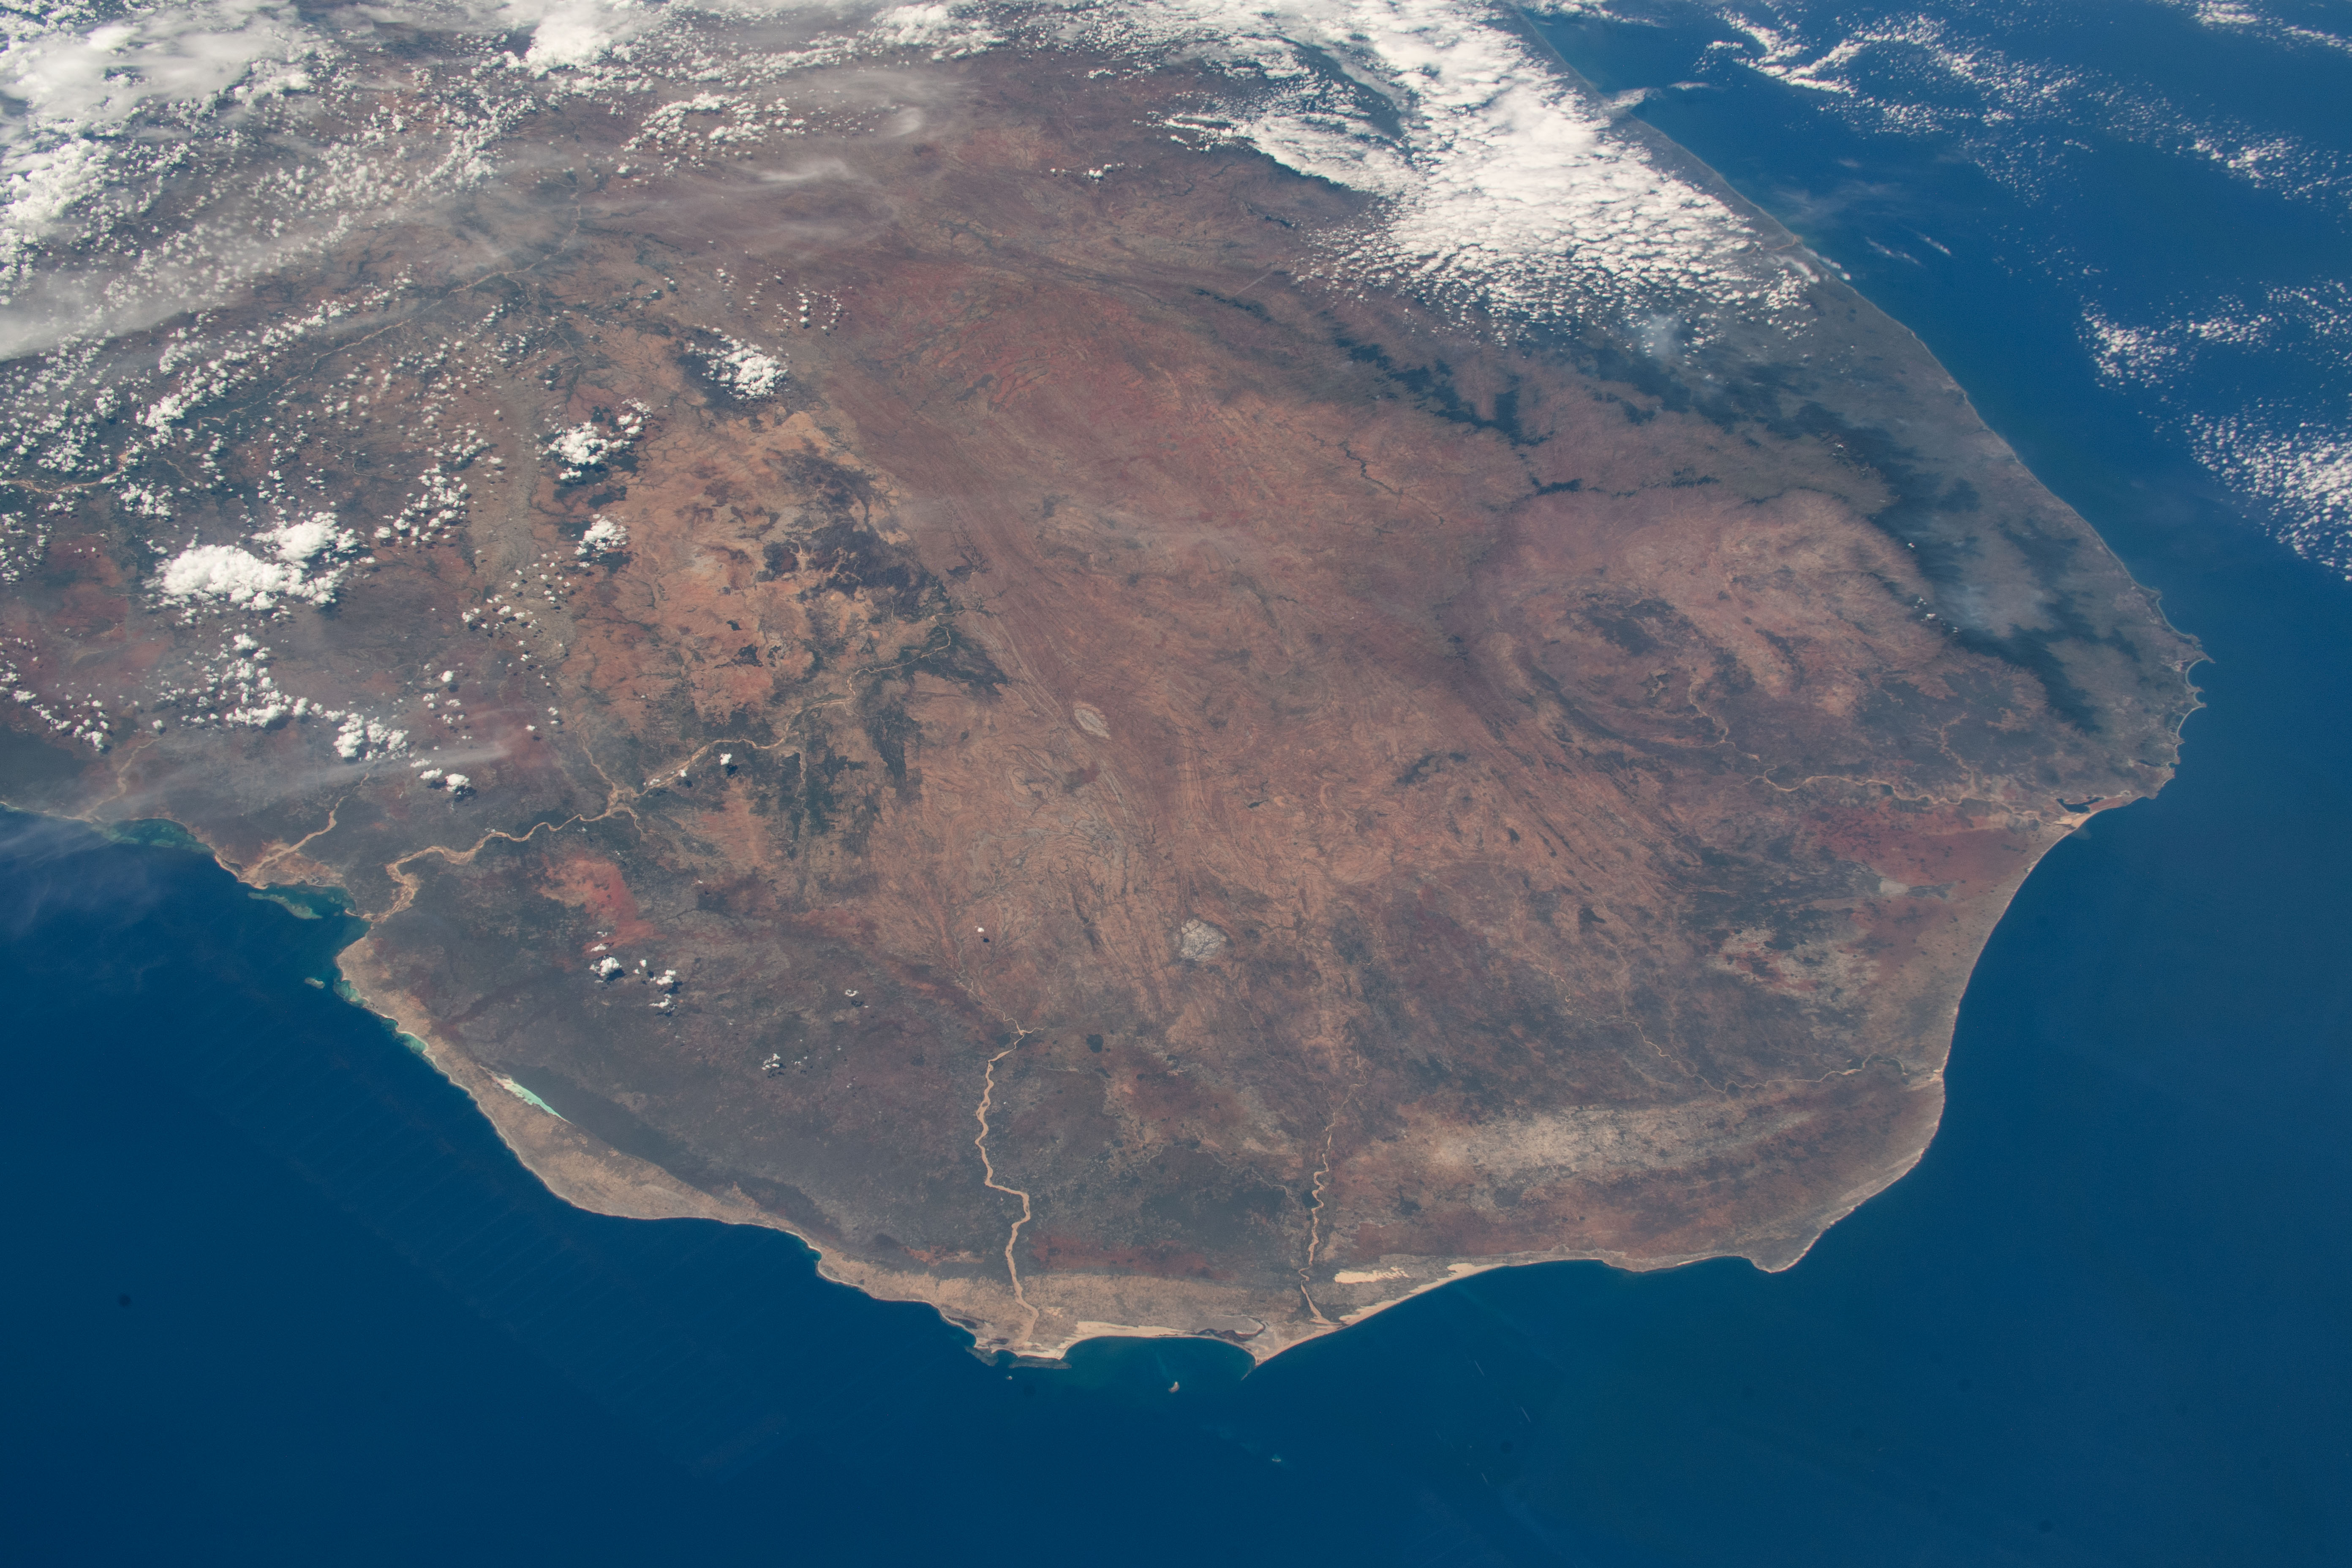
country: MADAGASCAR
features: LINTA RIVER, MENARANDRA RIVER, ONILAHY RIVER, FIHERENANA RIVER, TSIMANAMPETSOTA NATURE RESERVE
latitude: -24.0
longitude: 45.5
